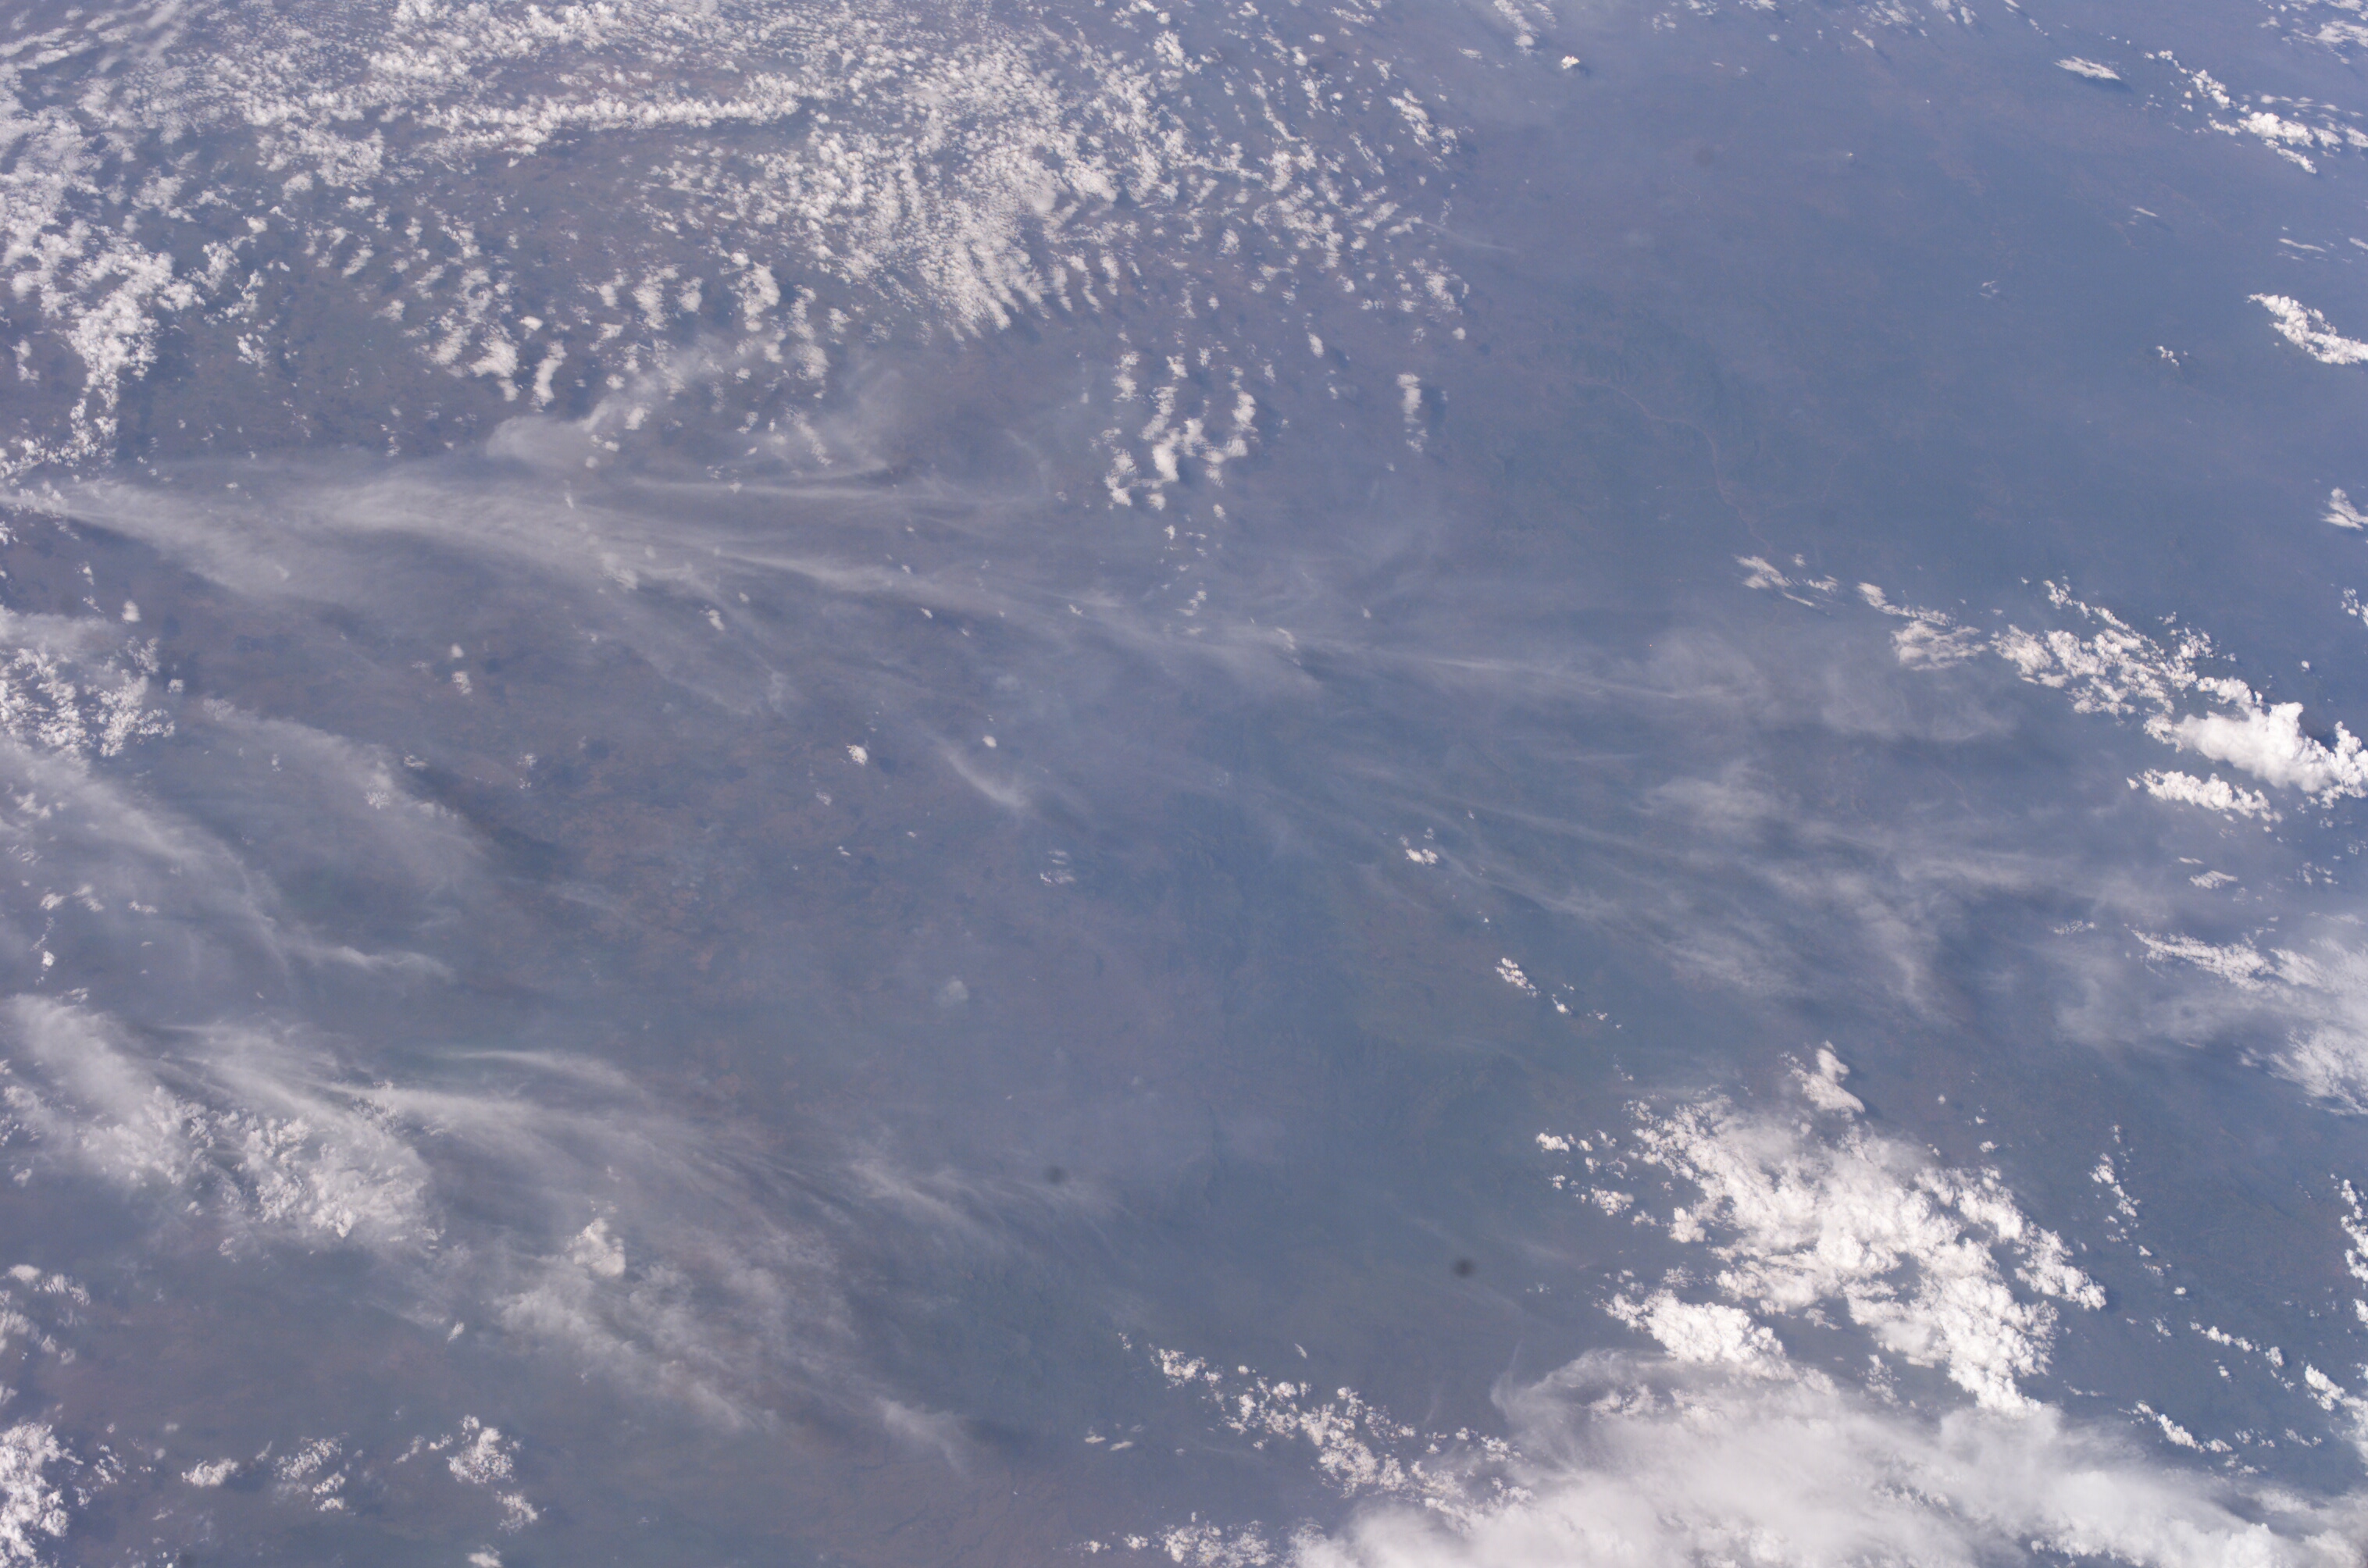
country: ETHIOPIA
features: BLUE NILE R., ETHIOPIAN PLAT.
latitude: 10.5
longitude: 34.5
